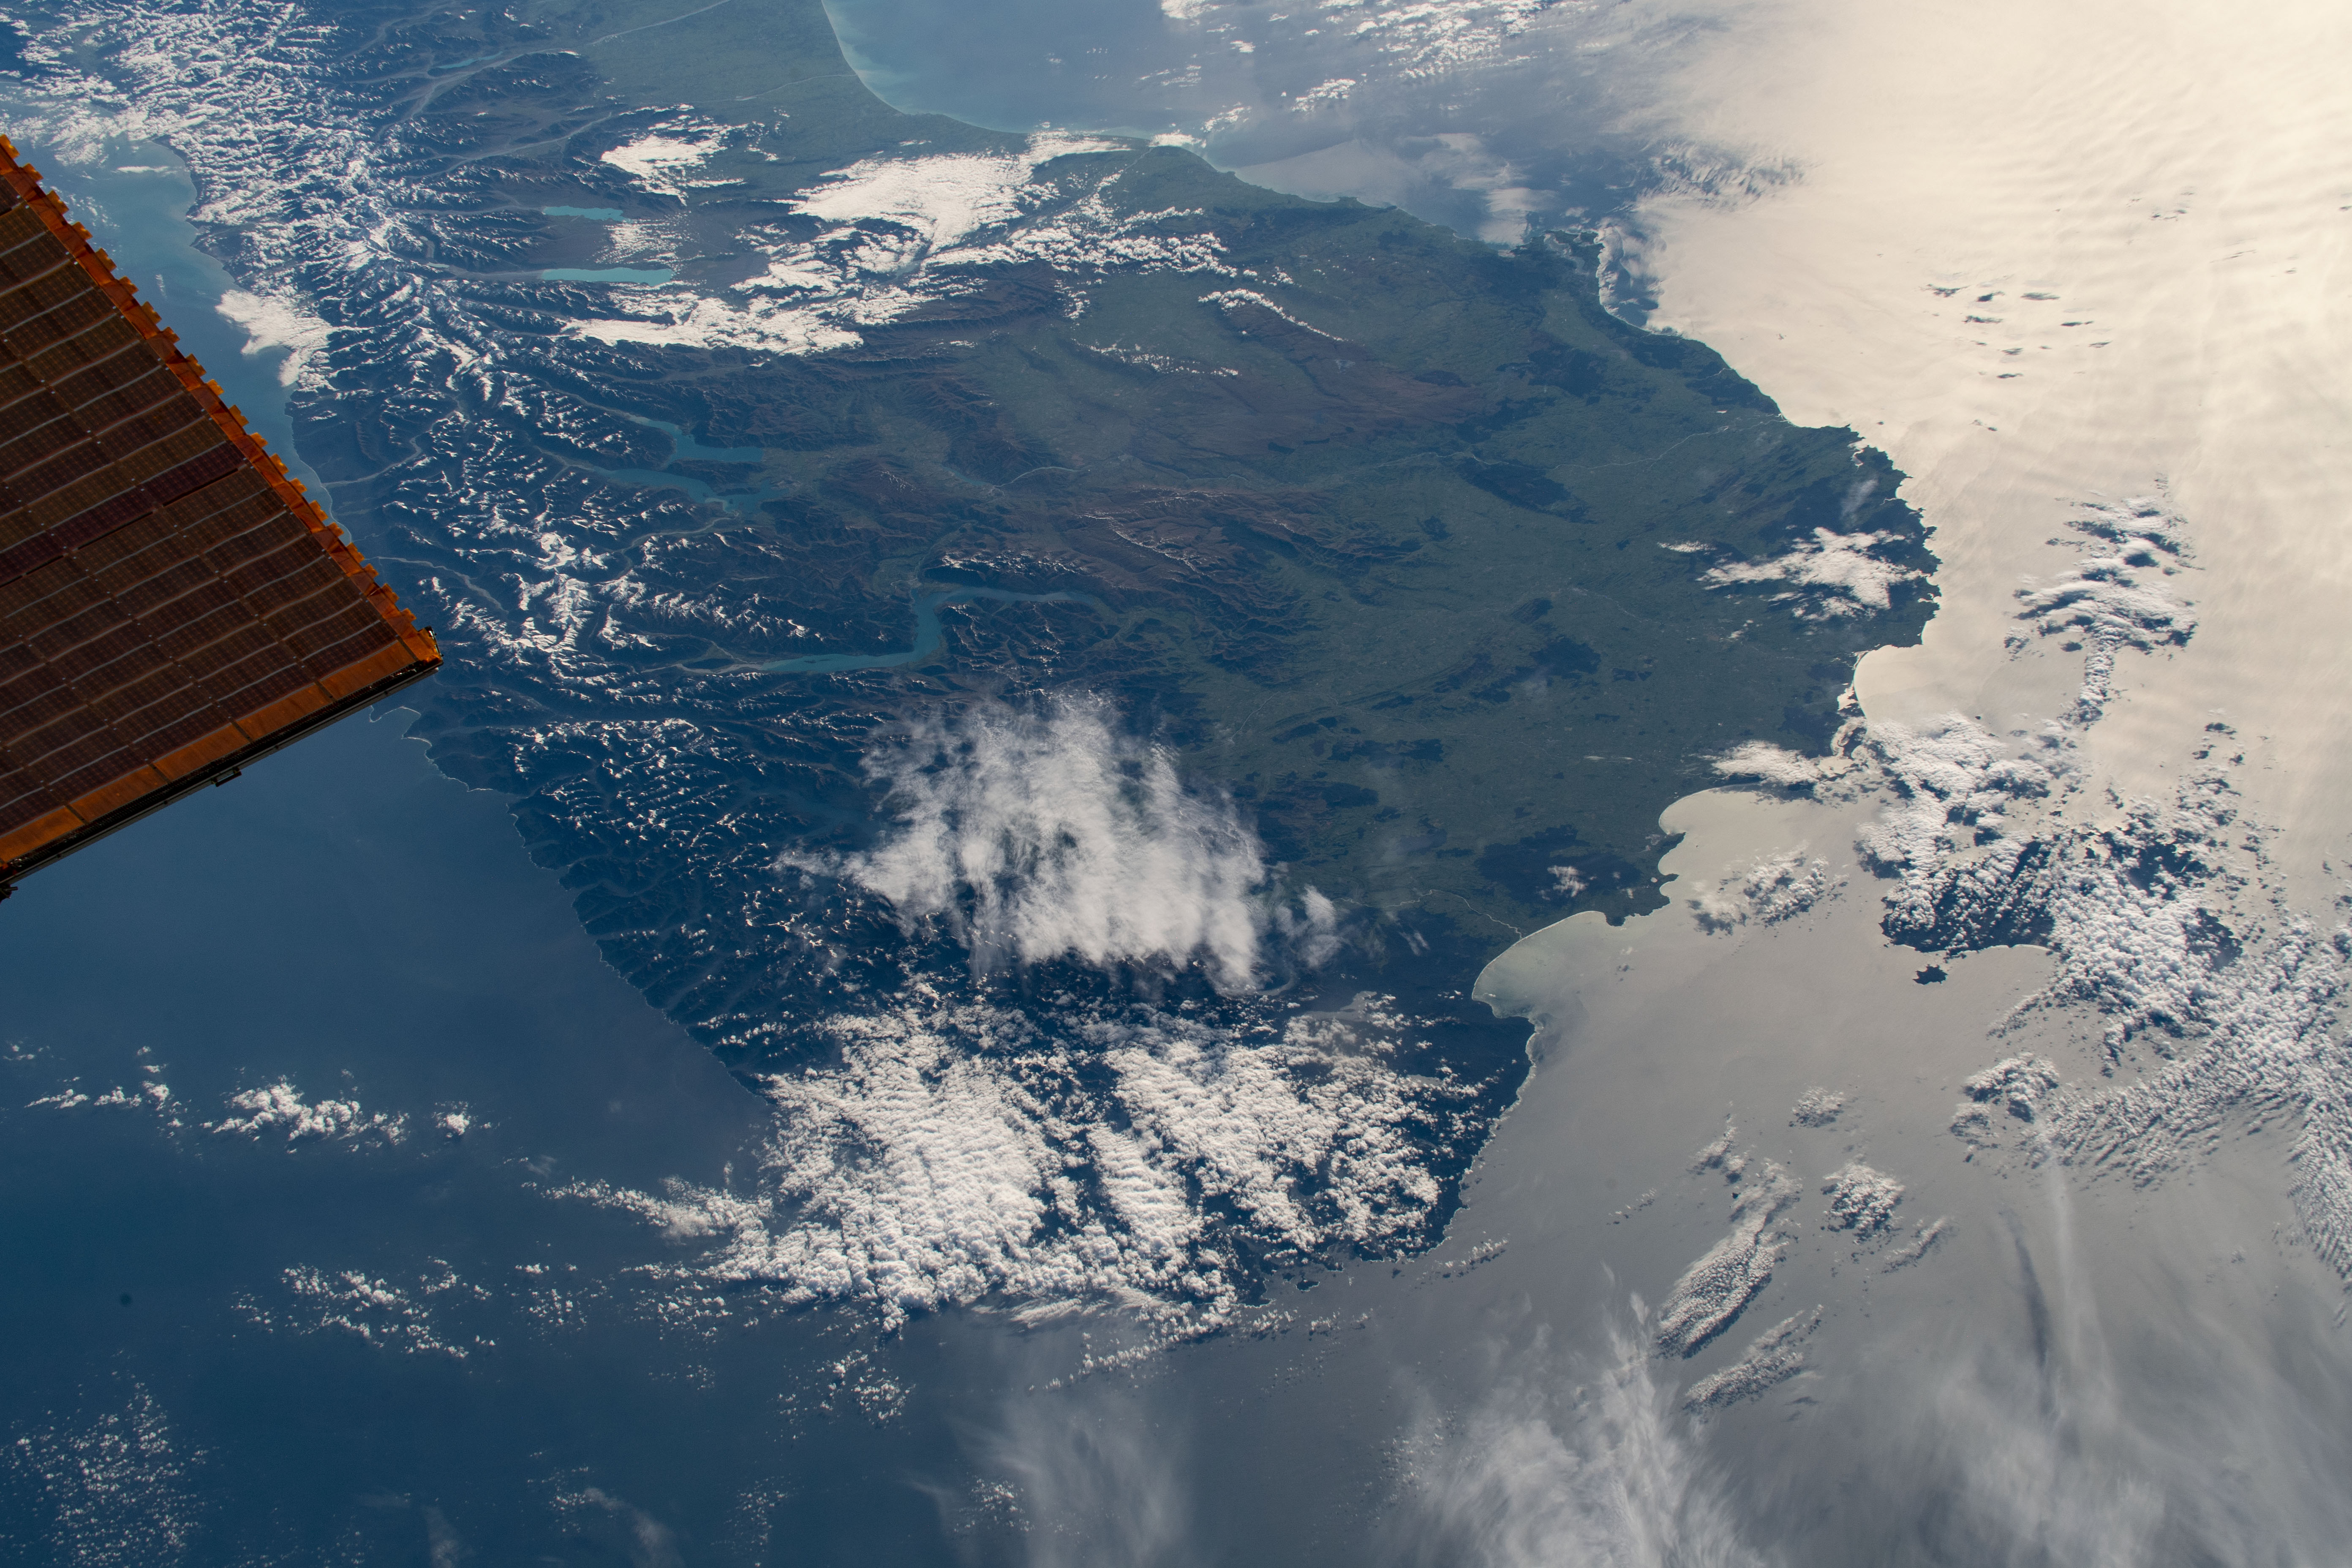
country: NEW ZEALAND-SI
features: SOUTH ISLAND, SOUTHERN ALPS MOUNTAINS, LAKE WAKATIPU
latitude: -45.5
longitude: 168.5
